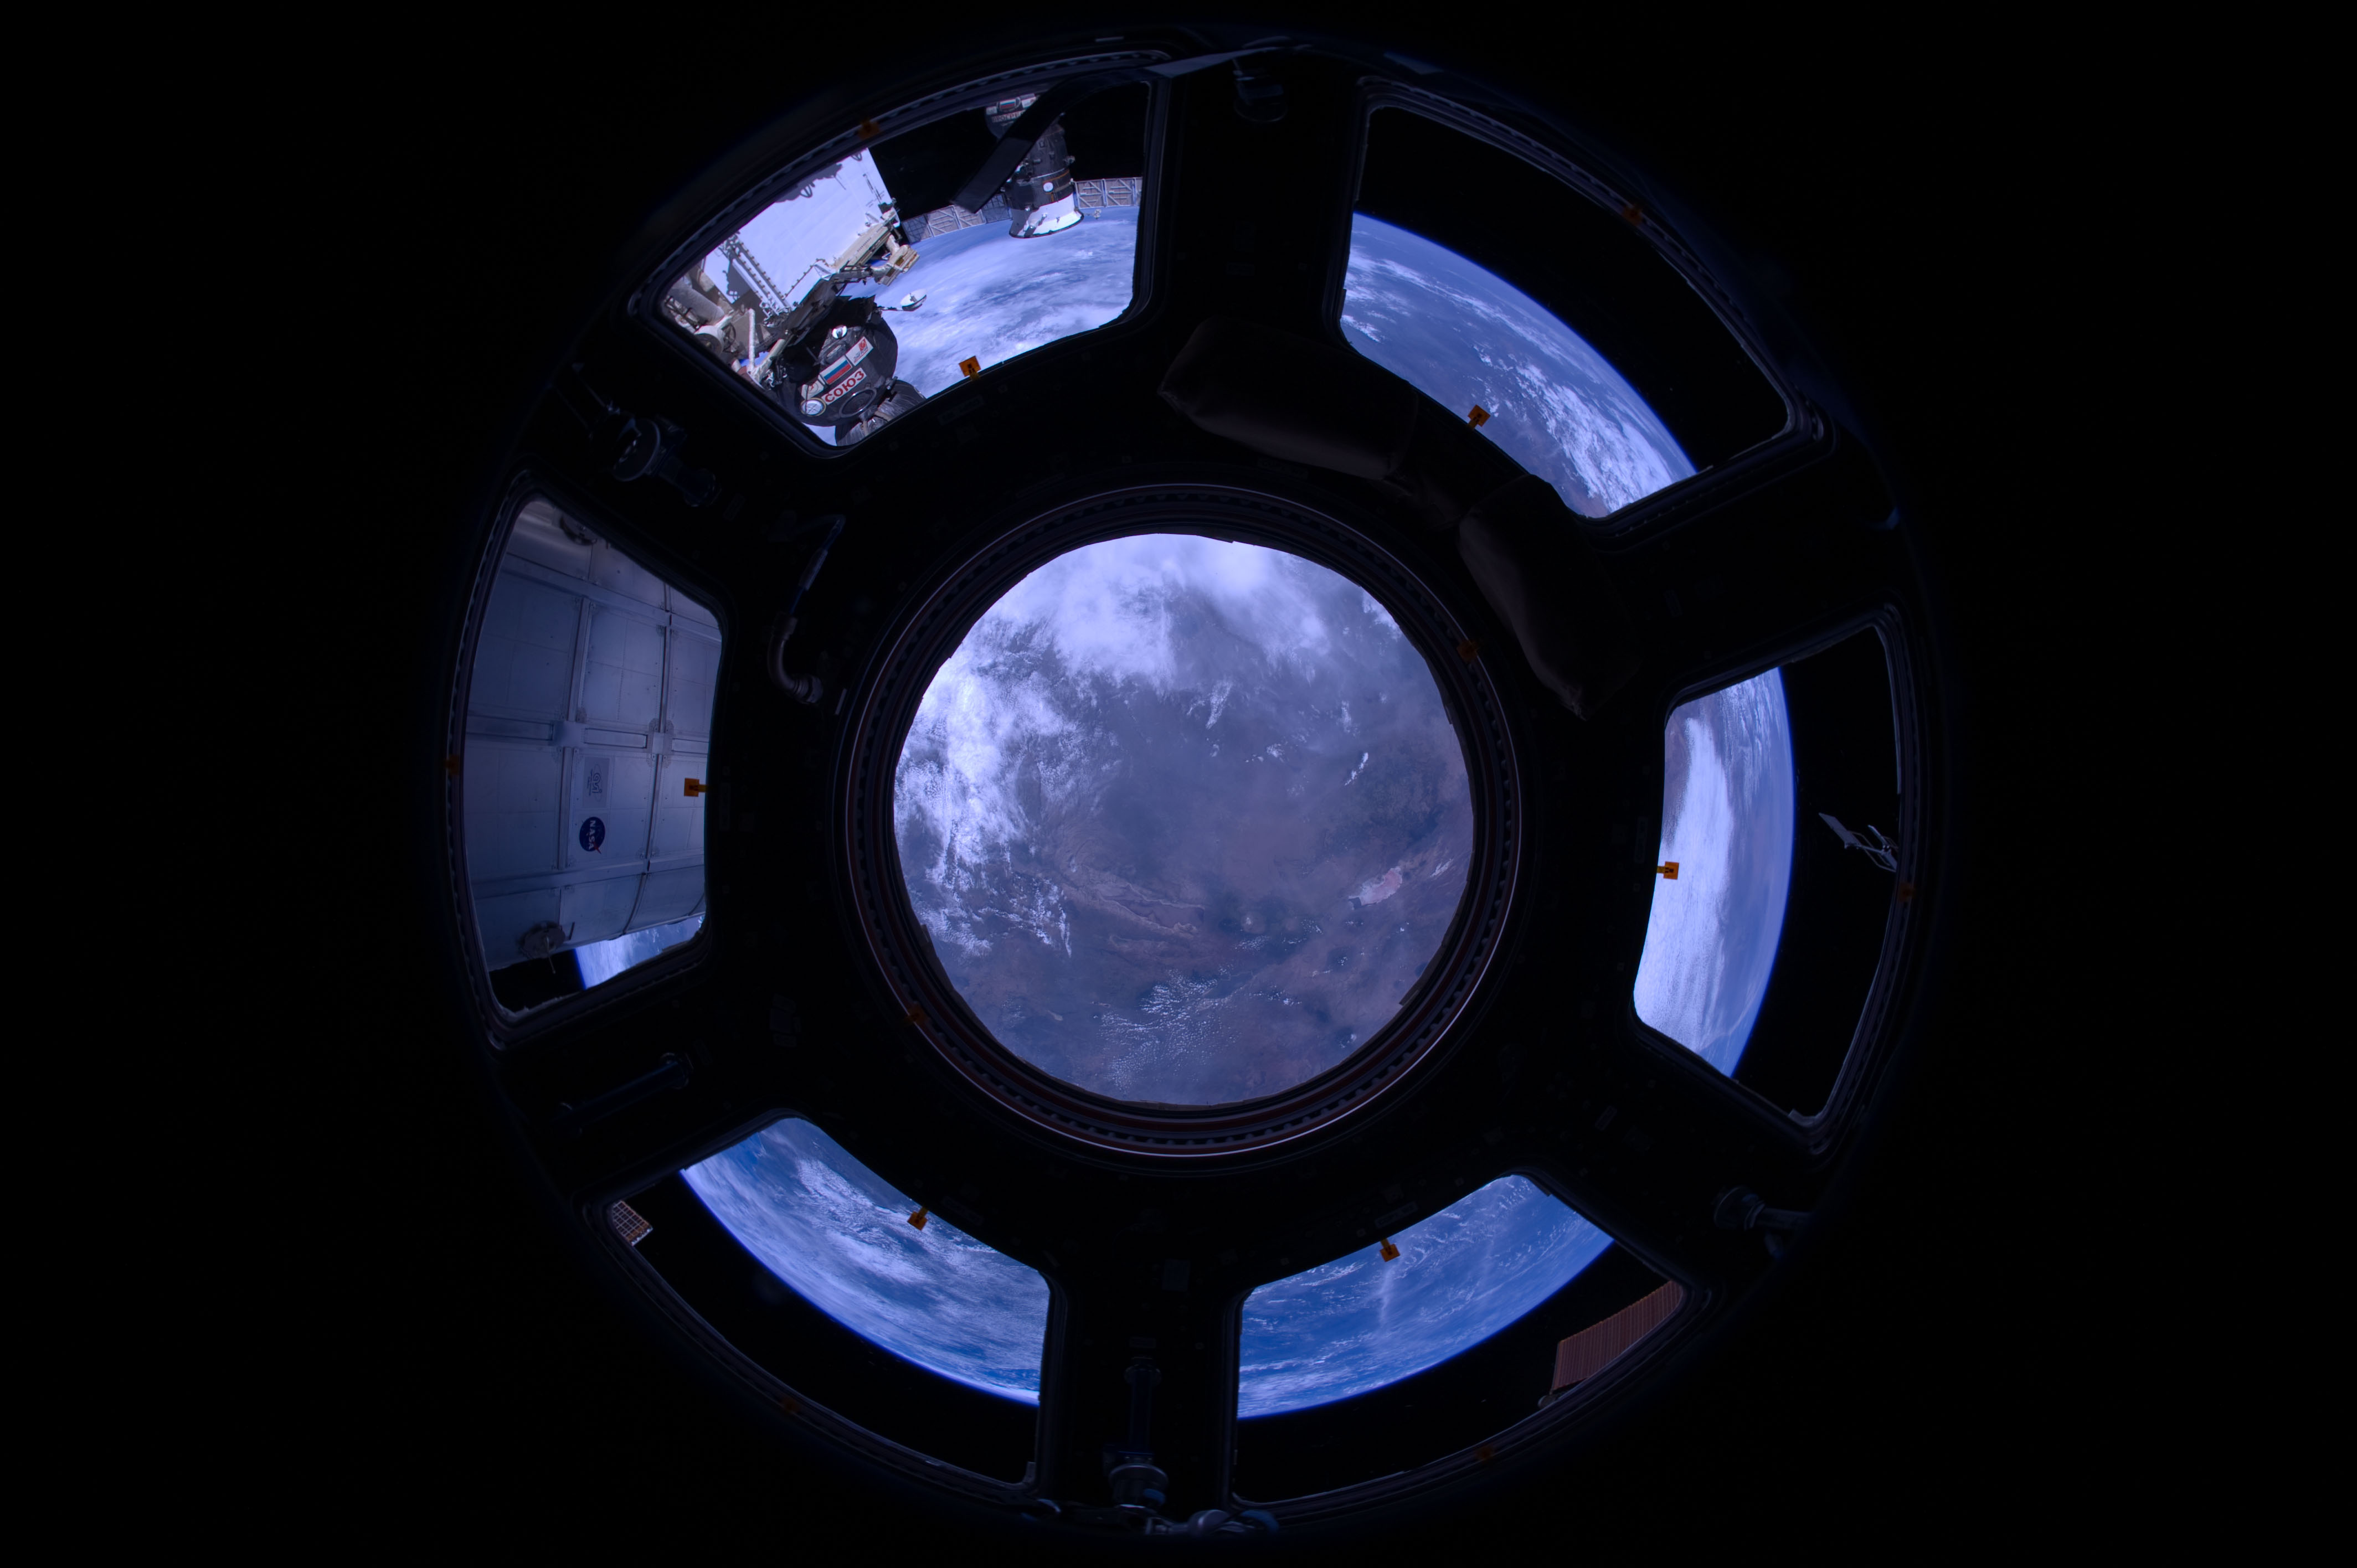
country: TANZANIA
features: L. EYASI, L. NATRON, NGORONGORO CRATER
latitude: -3.0
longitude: 35.0
